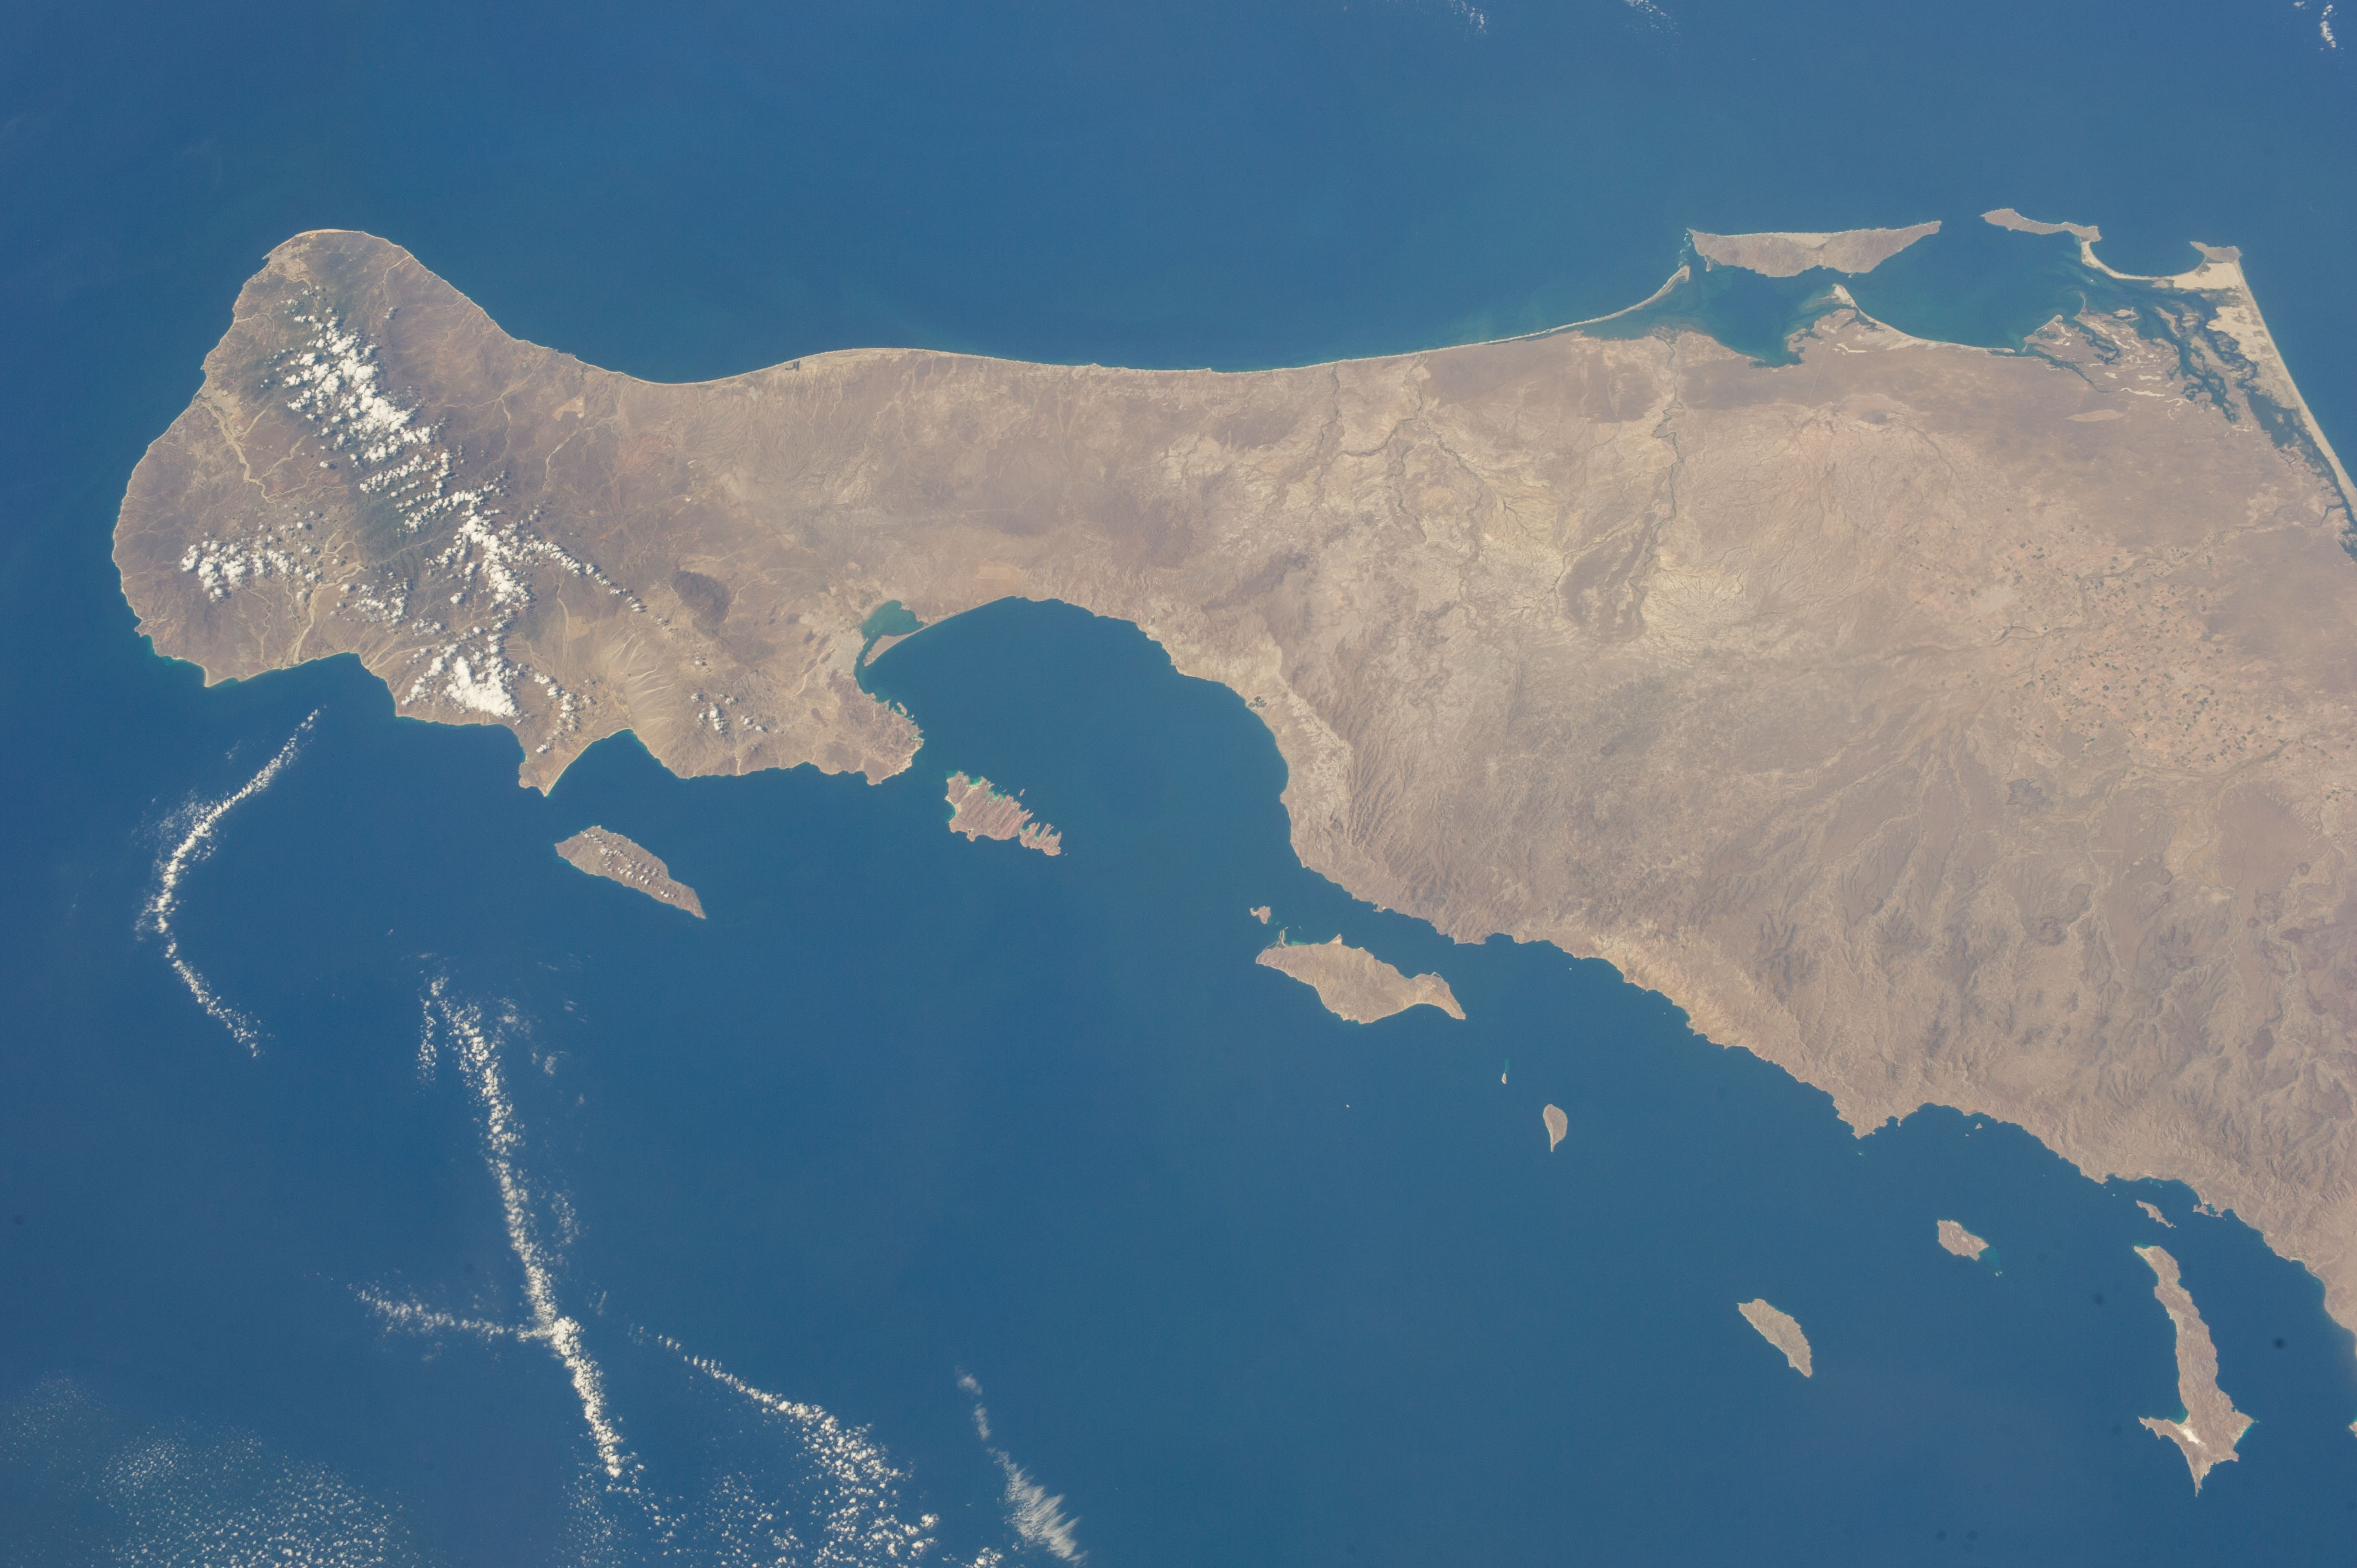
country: MEXICO
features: LA PAZ, CABO SAN LUCAS, CERALVO ISLAND, ESPIRITU SANTO ISLAND, PARTIDA ISLAND, SAN JOSE ISLAND, CARMEN ISLAND, SANTA MARGARITA ISLAND, MOUNTAINS, GULF OF CALIFORNIA, PACIFIC OCEAN
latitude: 24.4
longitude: -110.6
